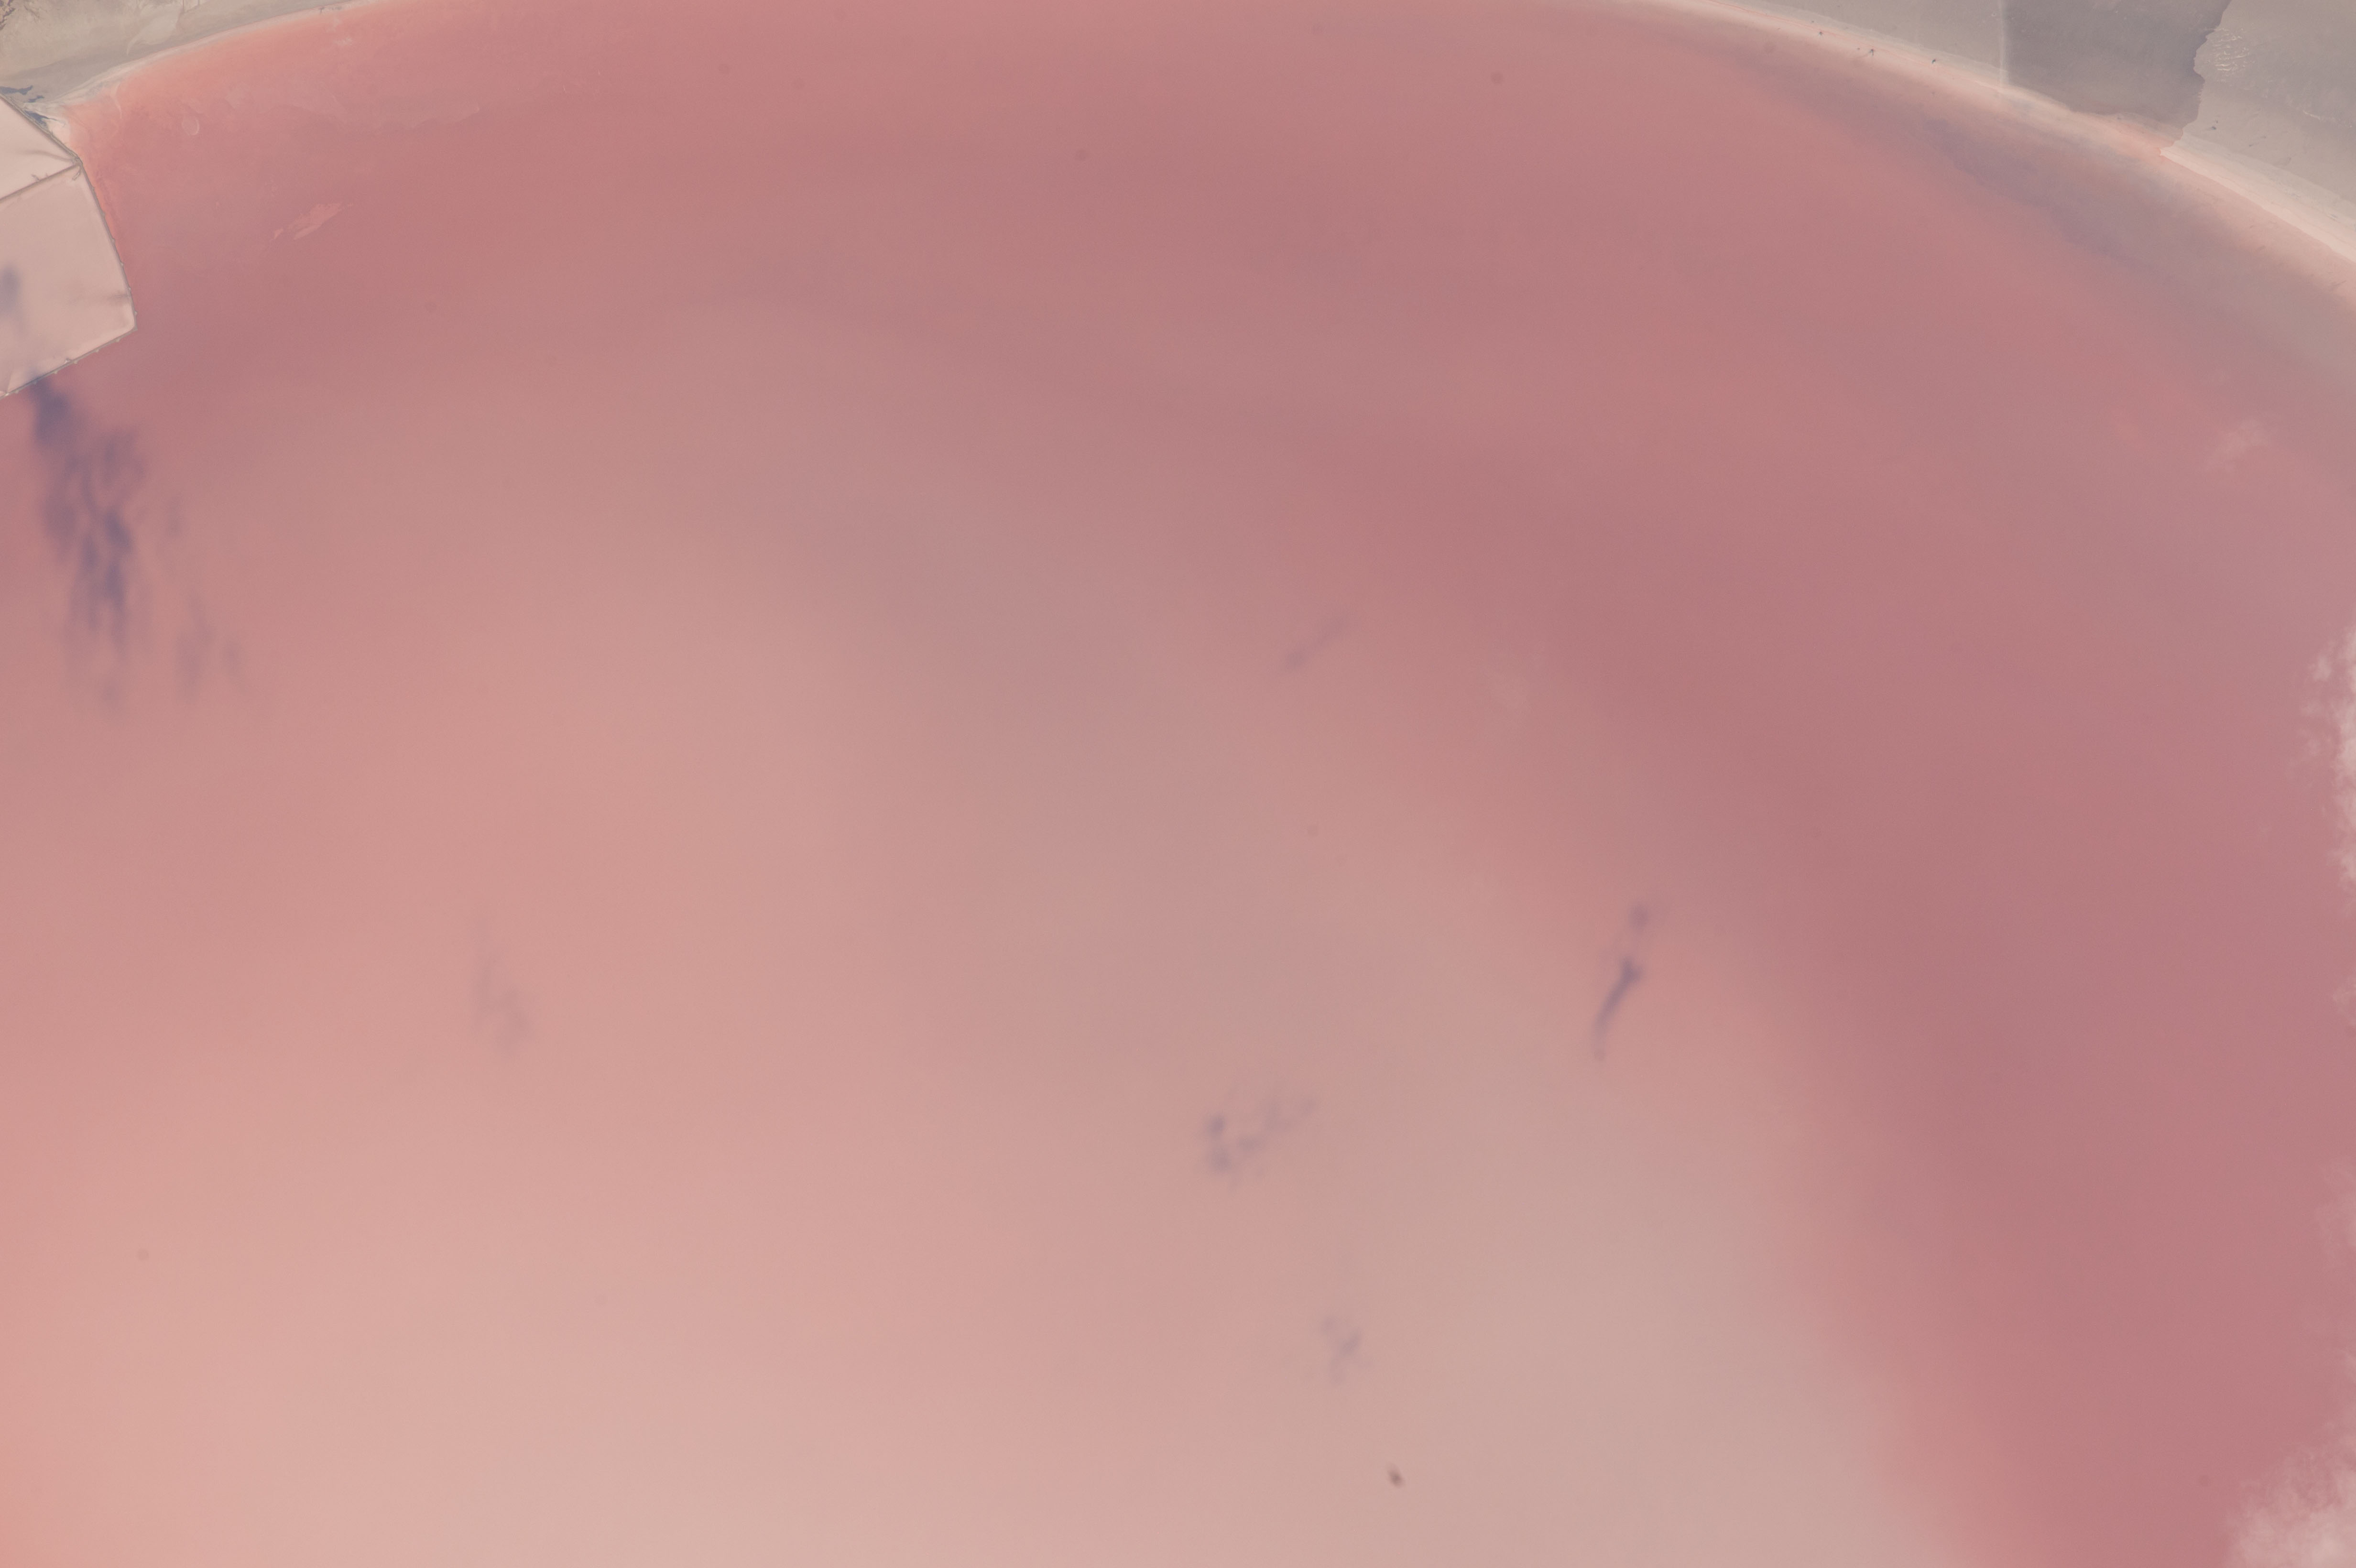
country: TURKEY
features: LAKE TUZ, ALGAE BLOOM, EASTERN SHORE, SALTWORKS
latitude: 38.7
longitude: 33.5
